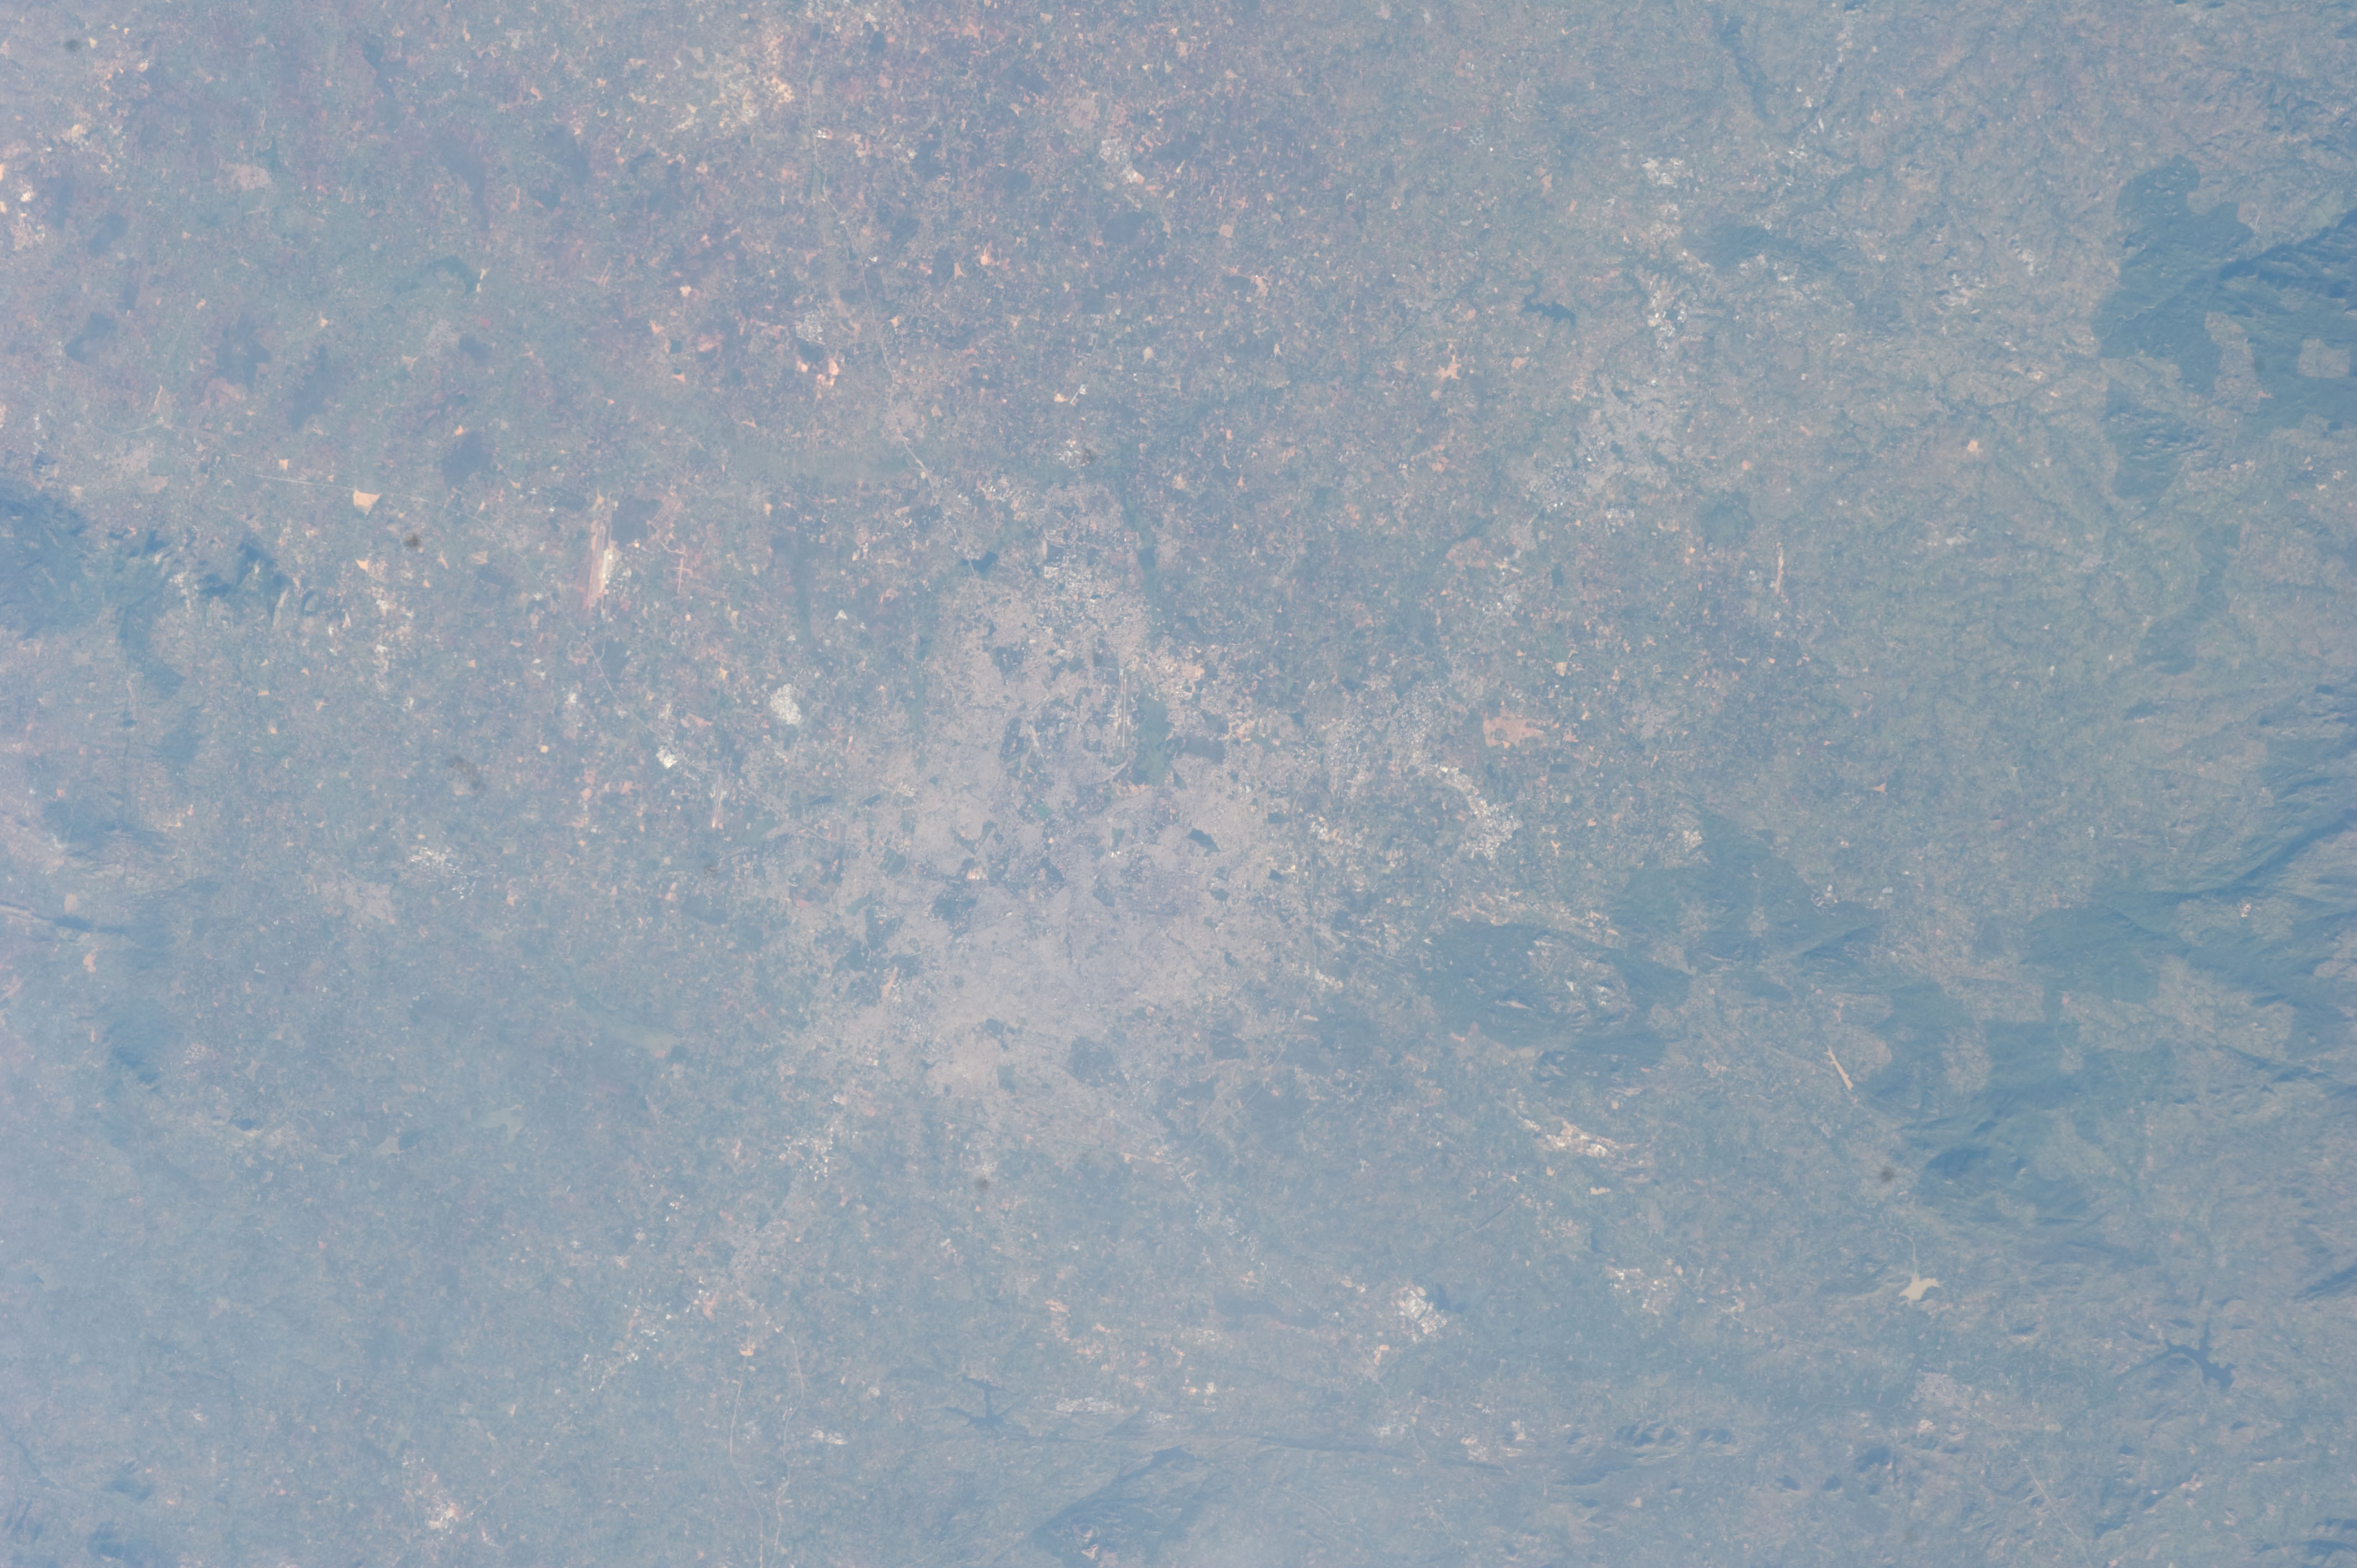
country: INDIA
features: NOT SPECIFIED
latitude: 12.9
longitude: 77.6
